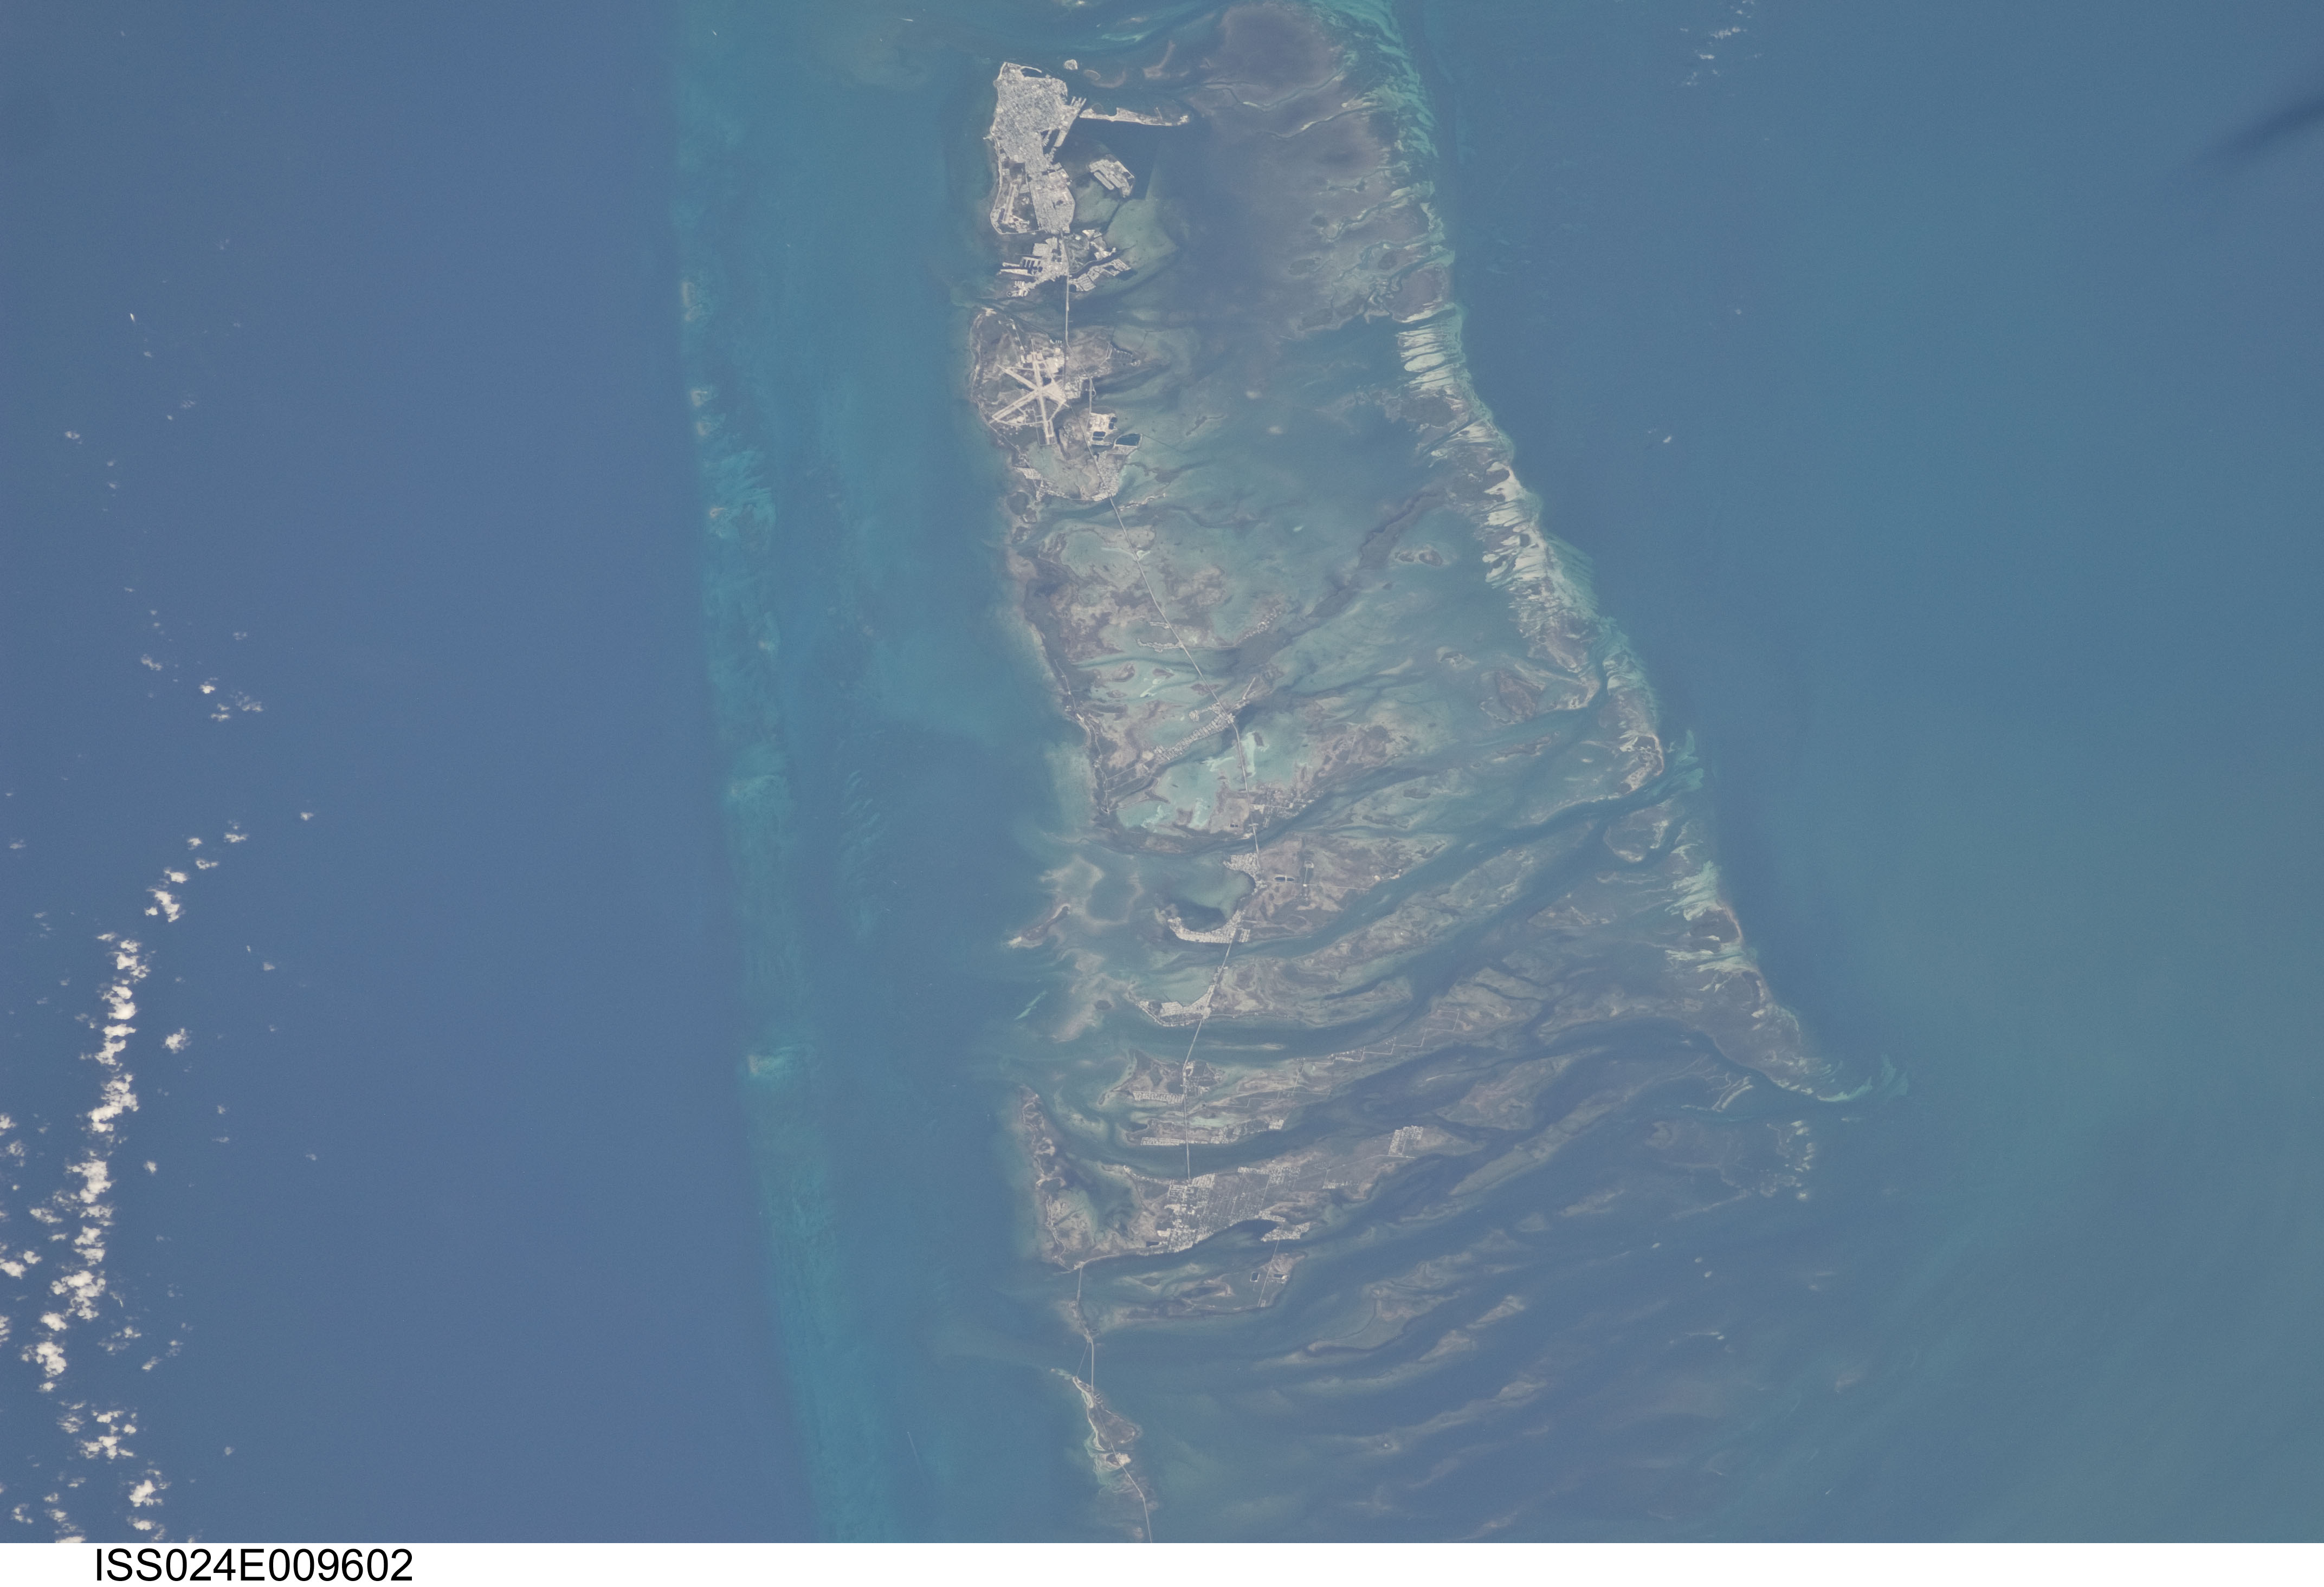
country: USA-FLORIDA
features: FLORIDA KEYS, REEF, BIG PINE KEY, KEY WEST, AIRPORT
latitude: 24.6
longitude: -81.5
